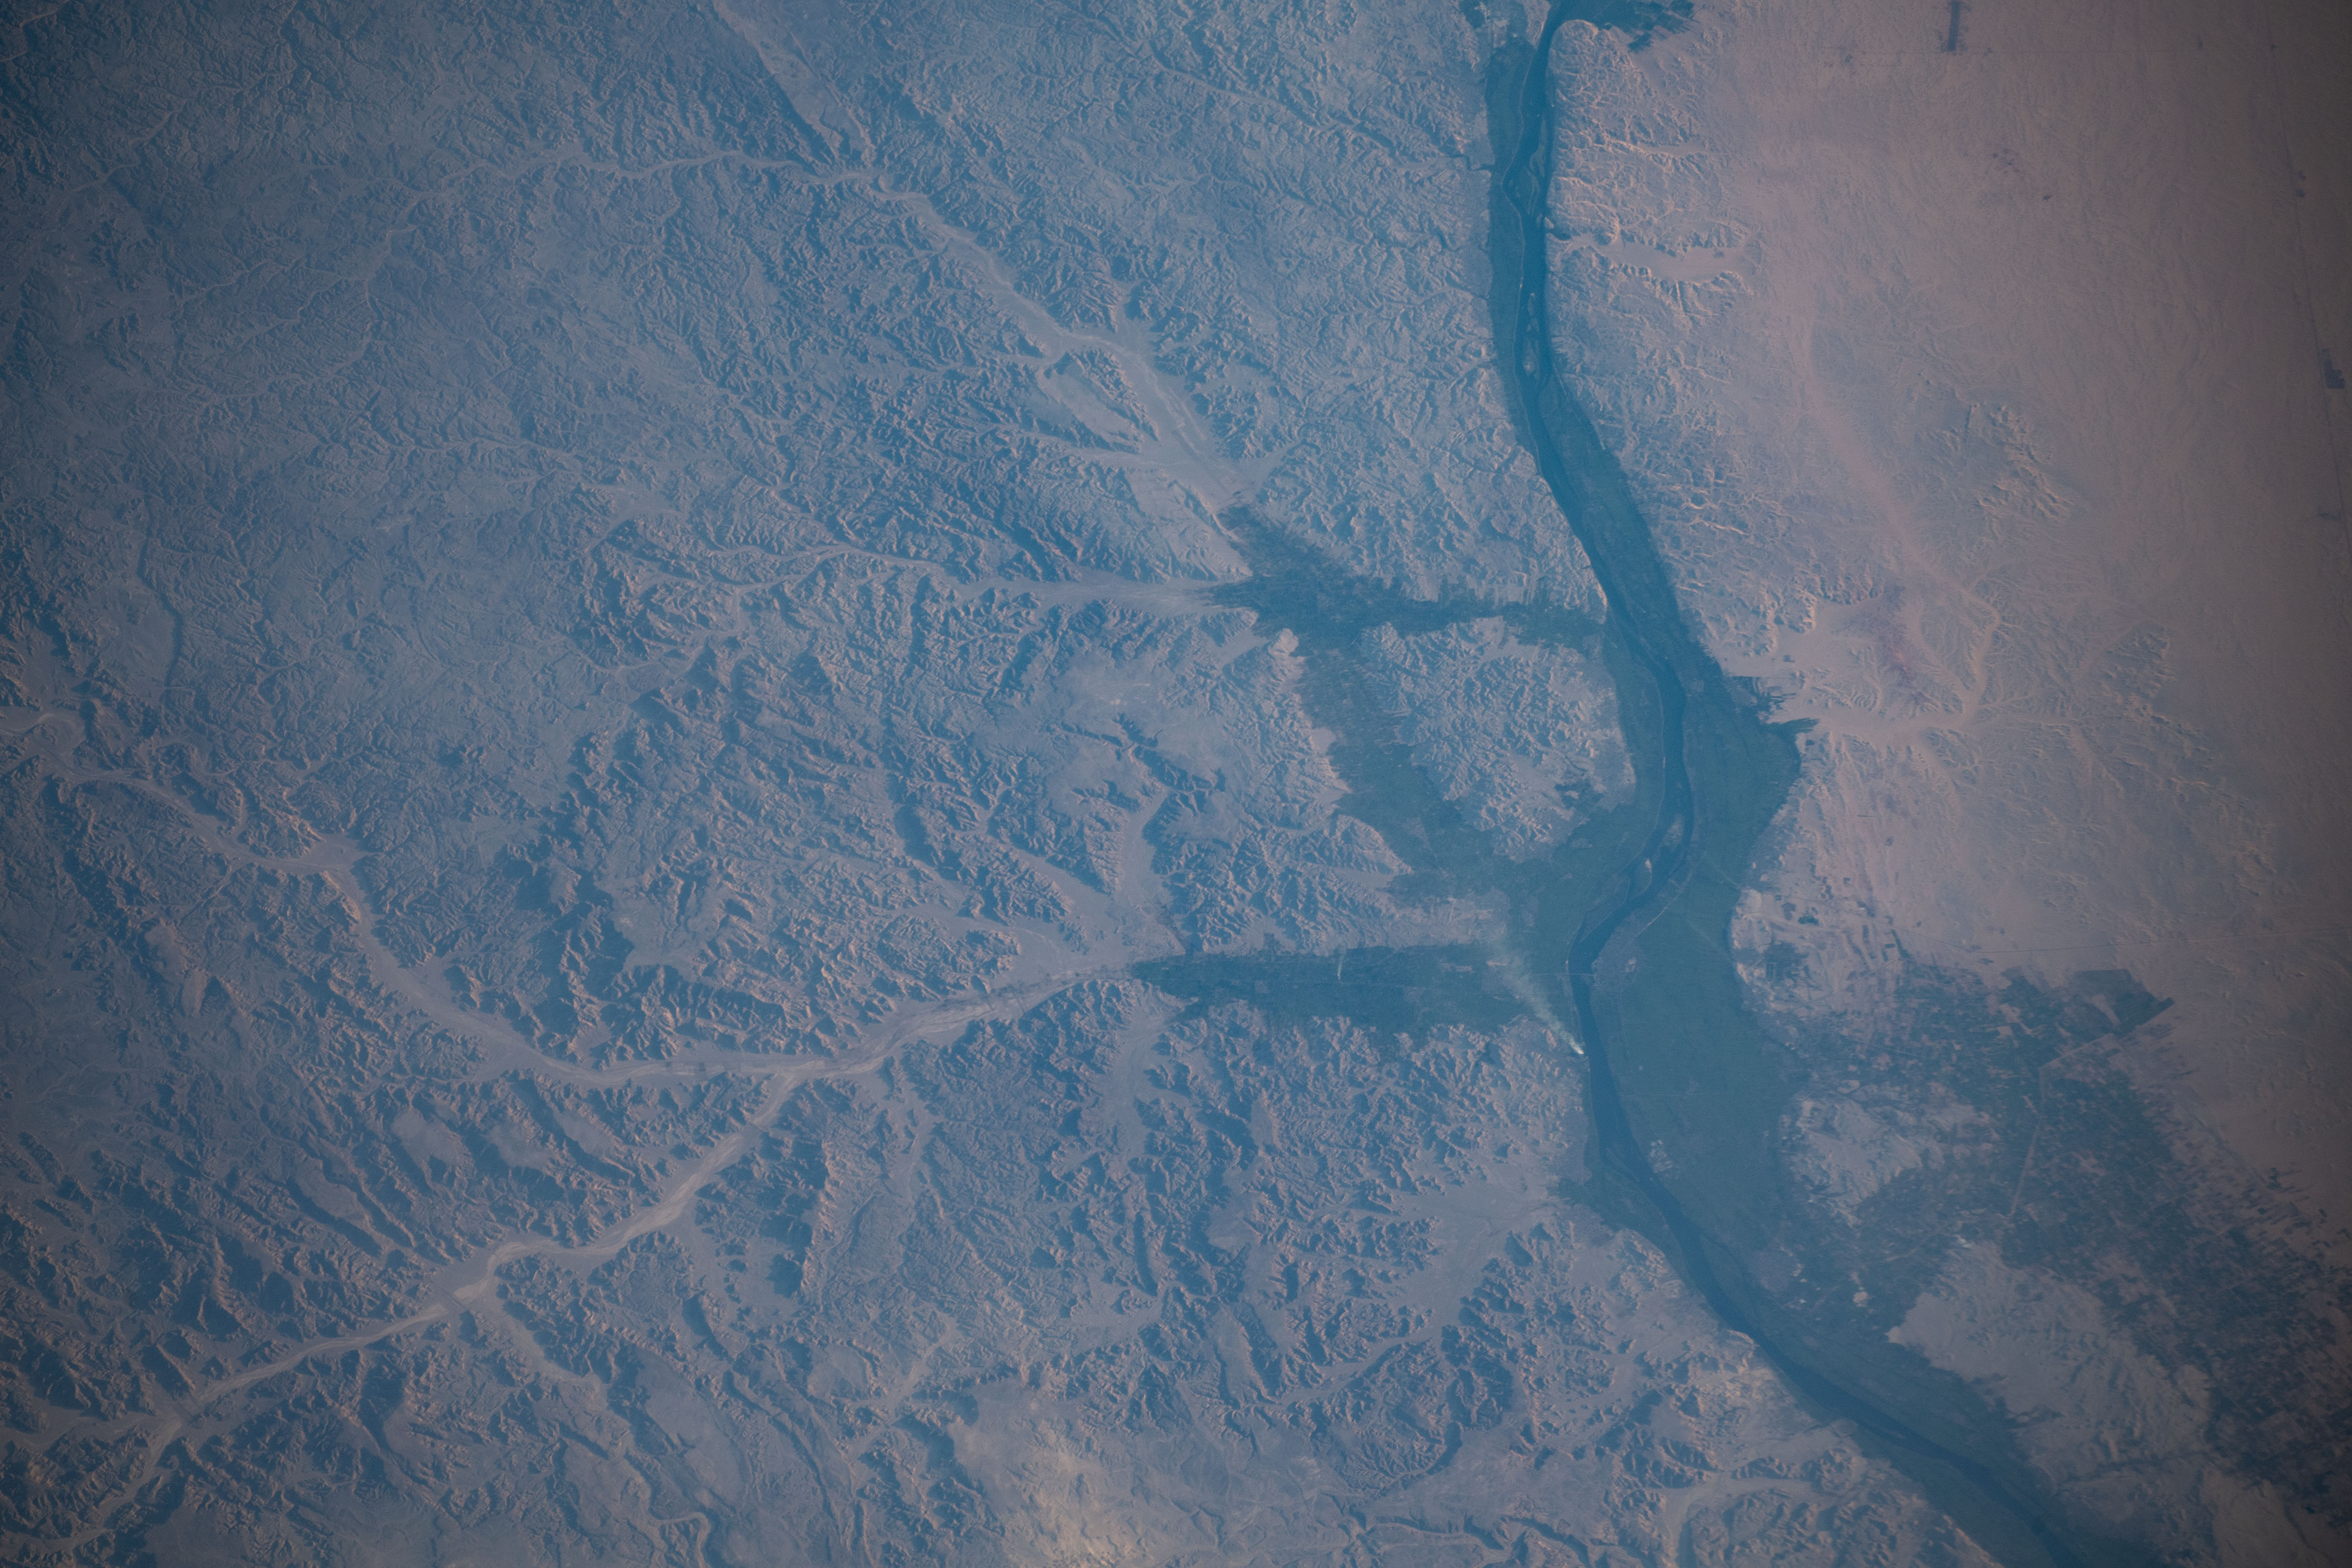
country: EGYPT
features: NILE RIVER, EDFU
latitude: 24.9
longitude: 33.0
